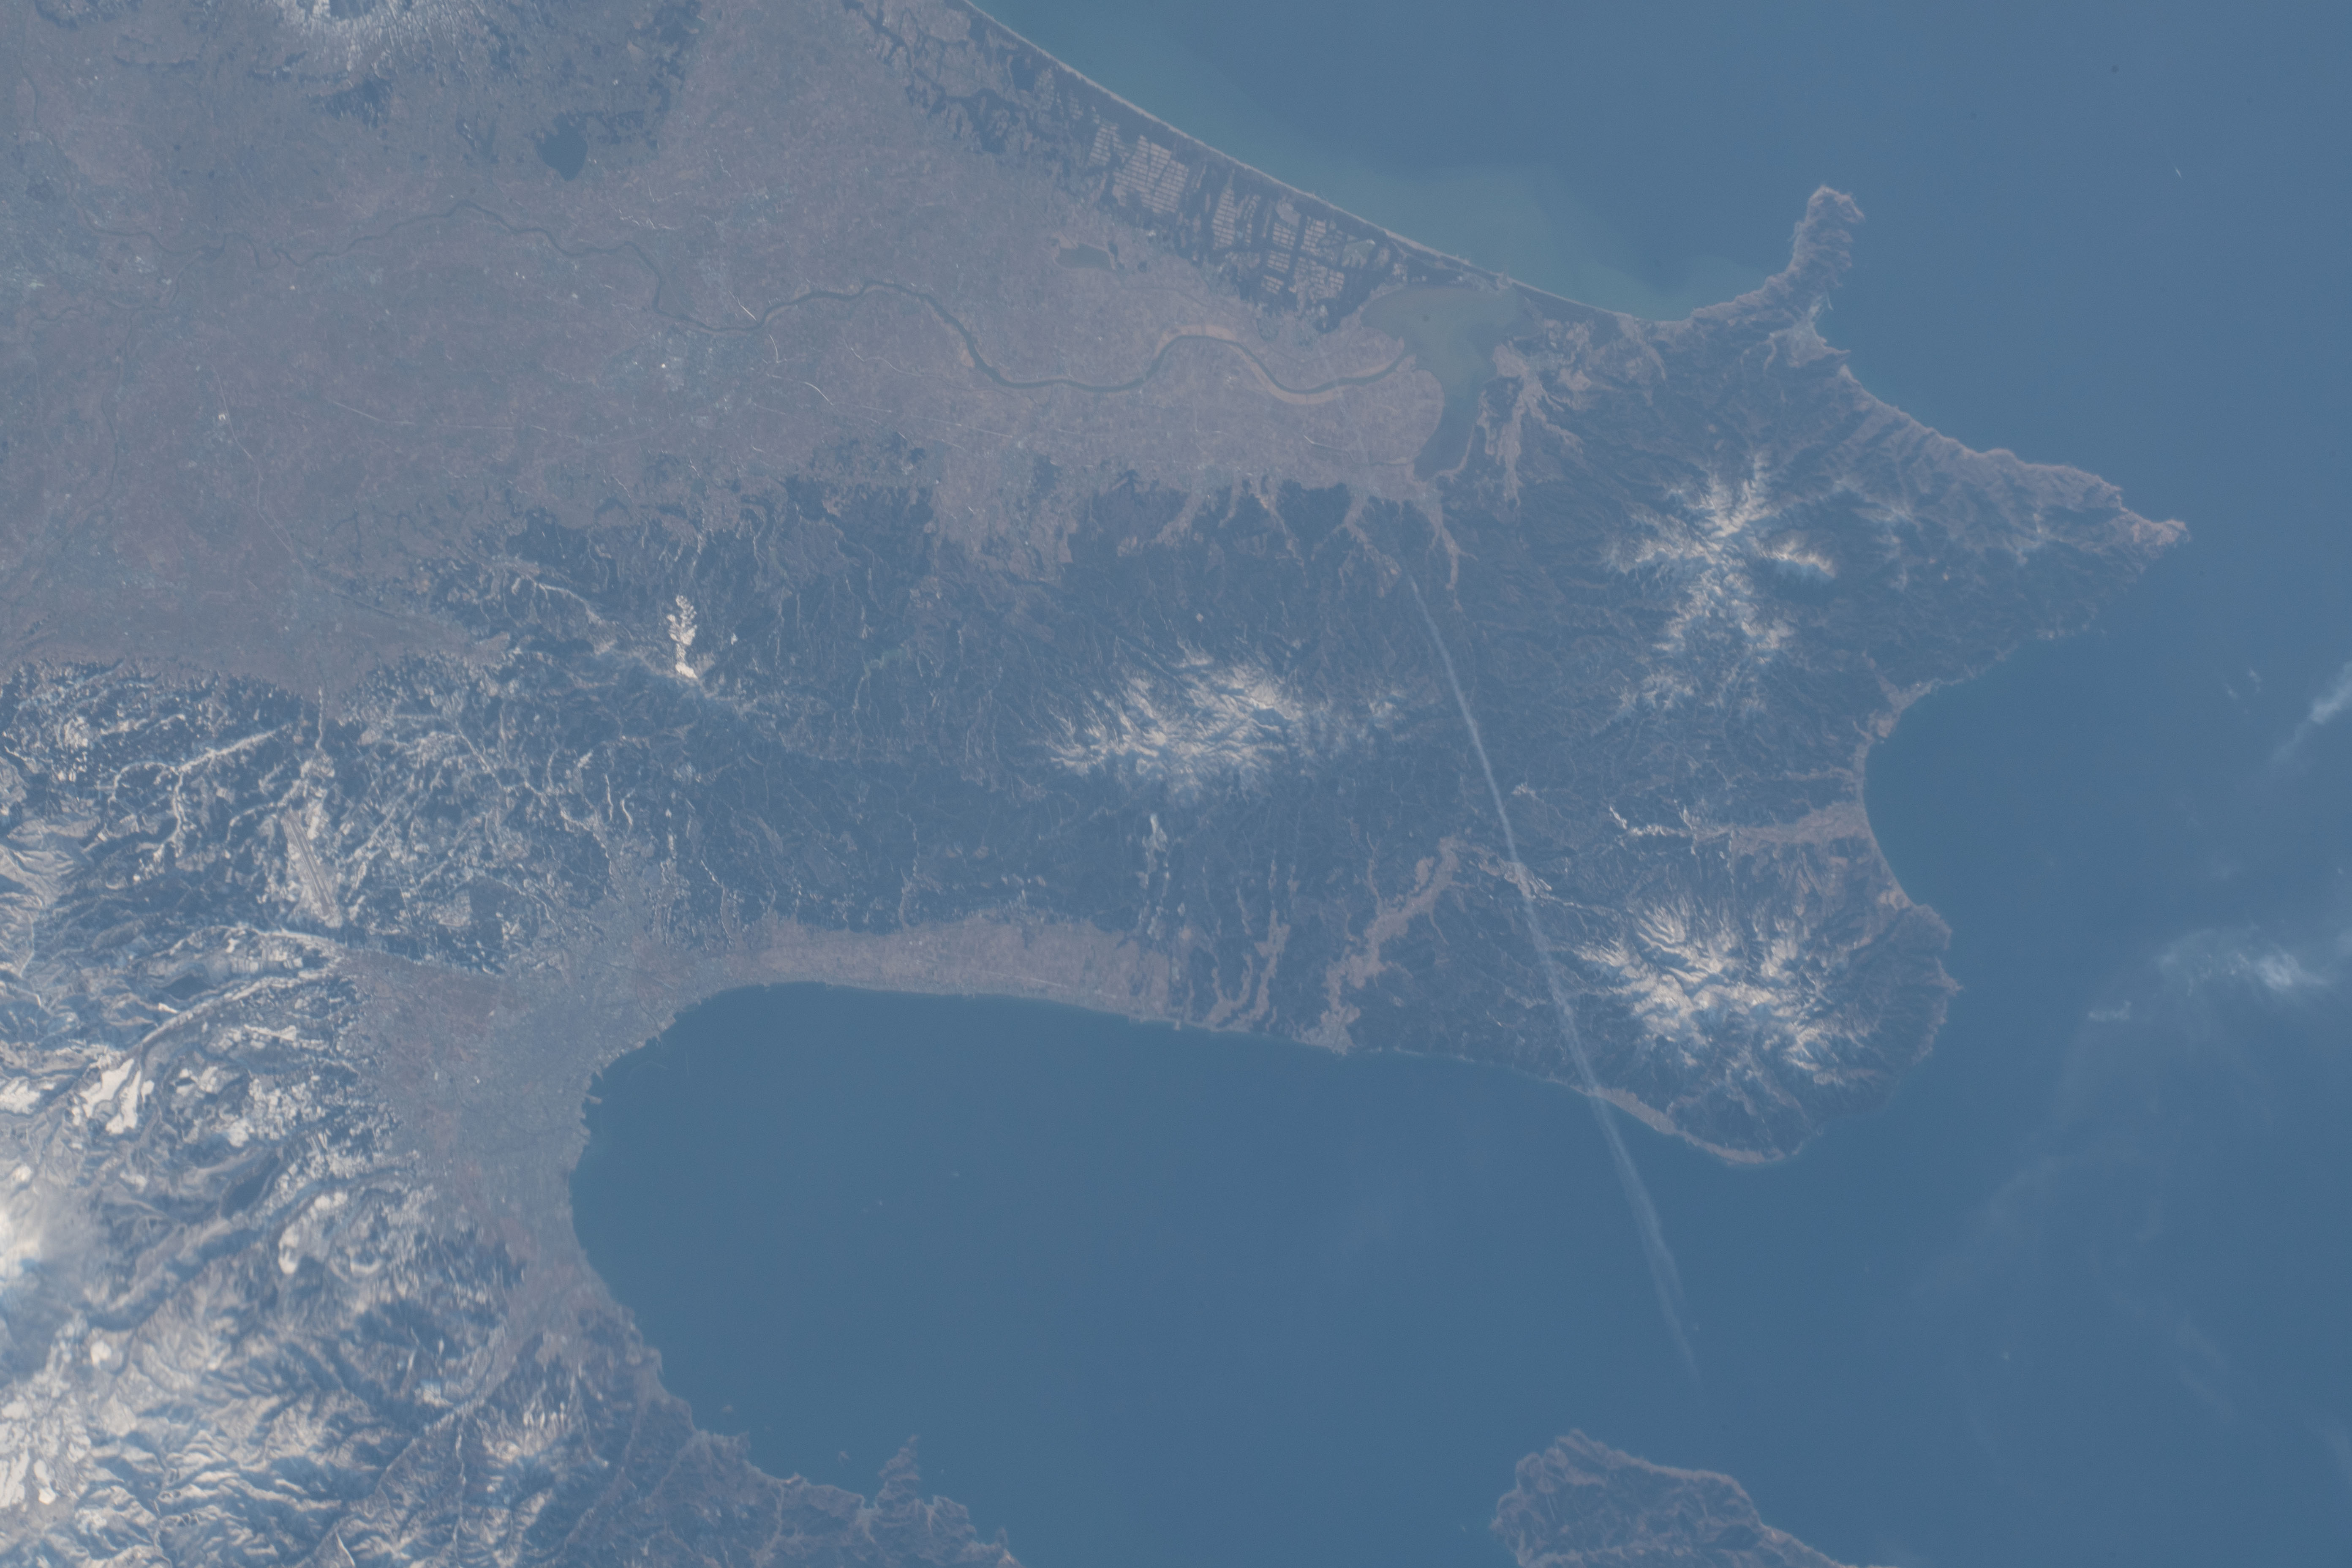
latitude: 41.0
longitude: 140.6
